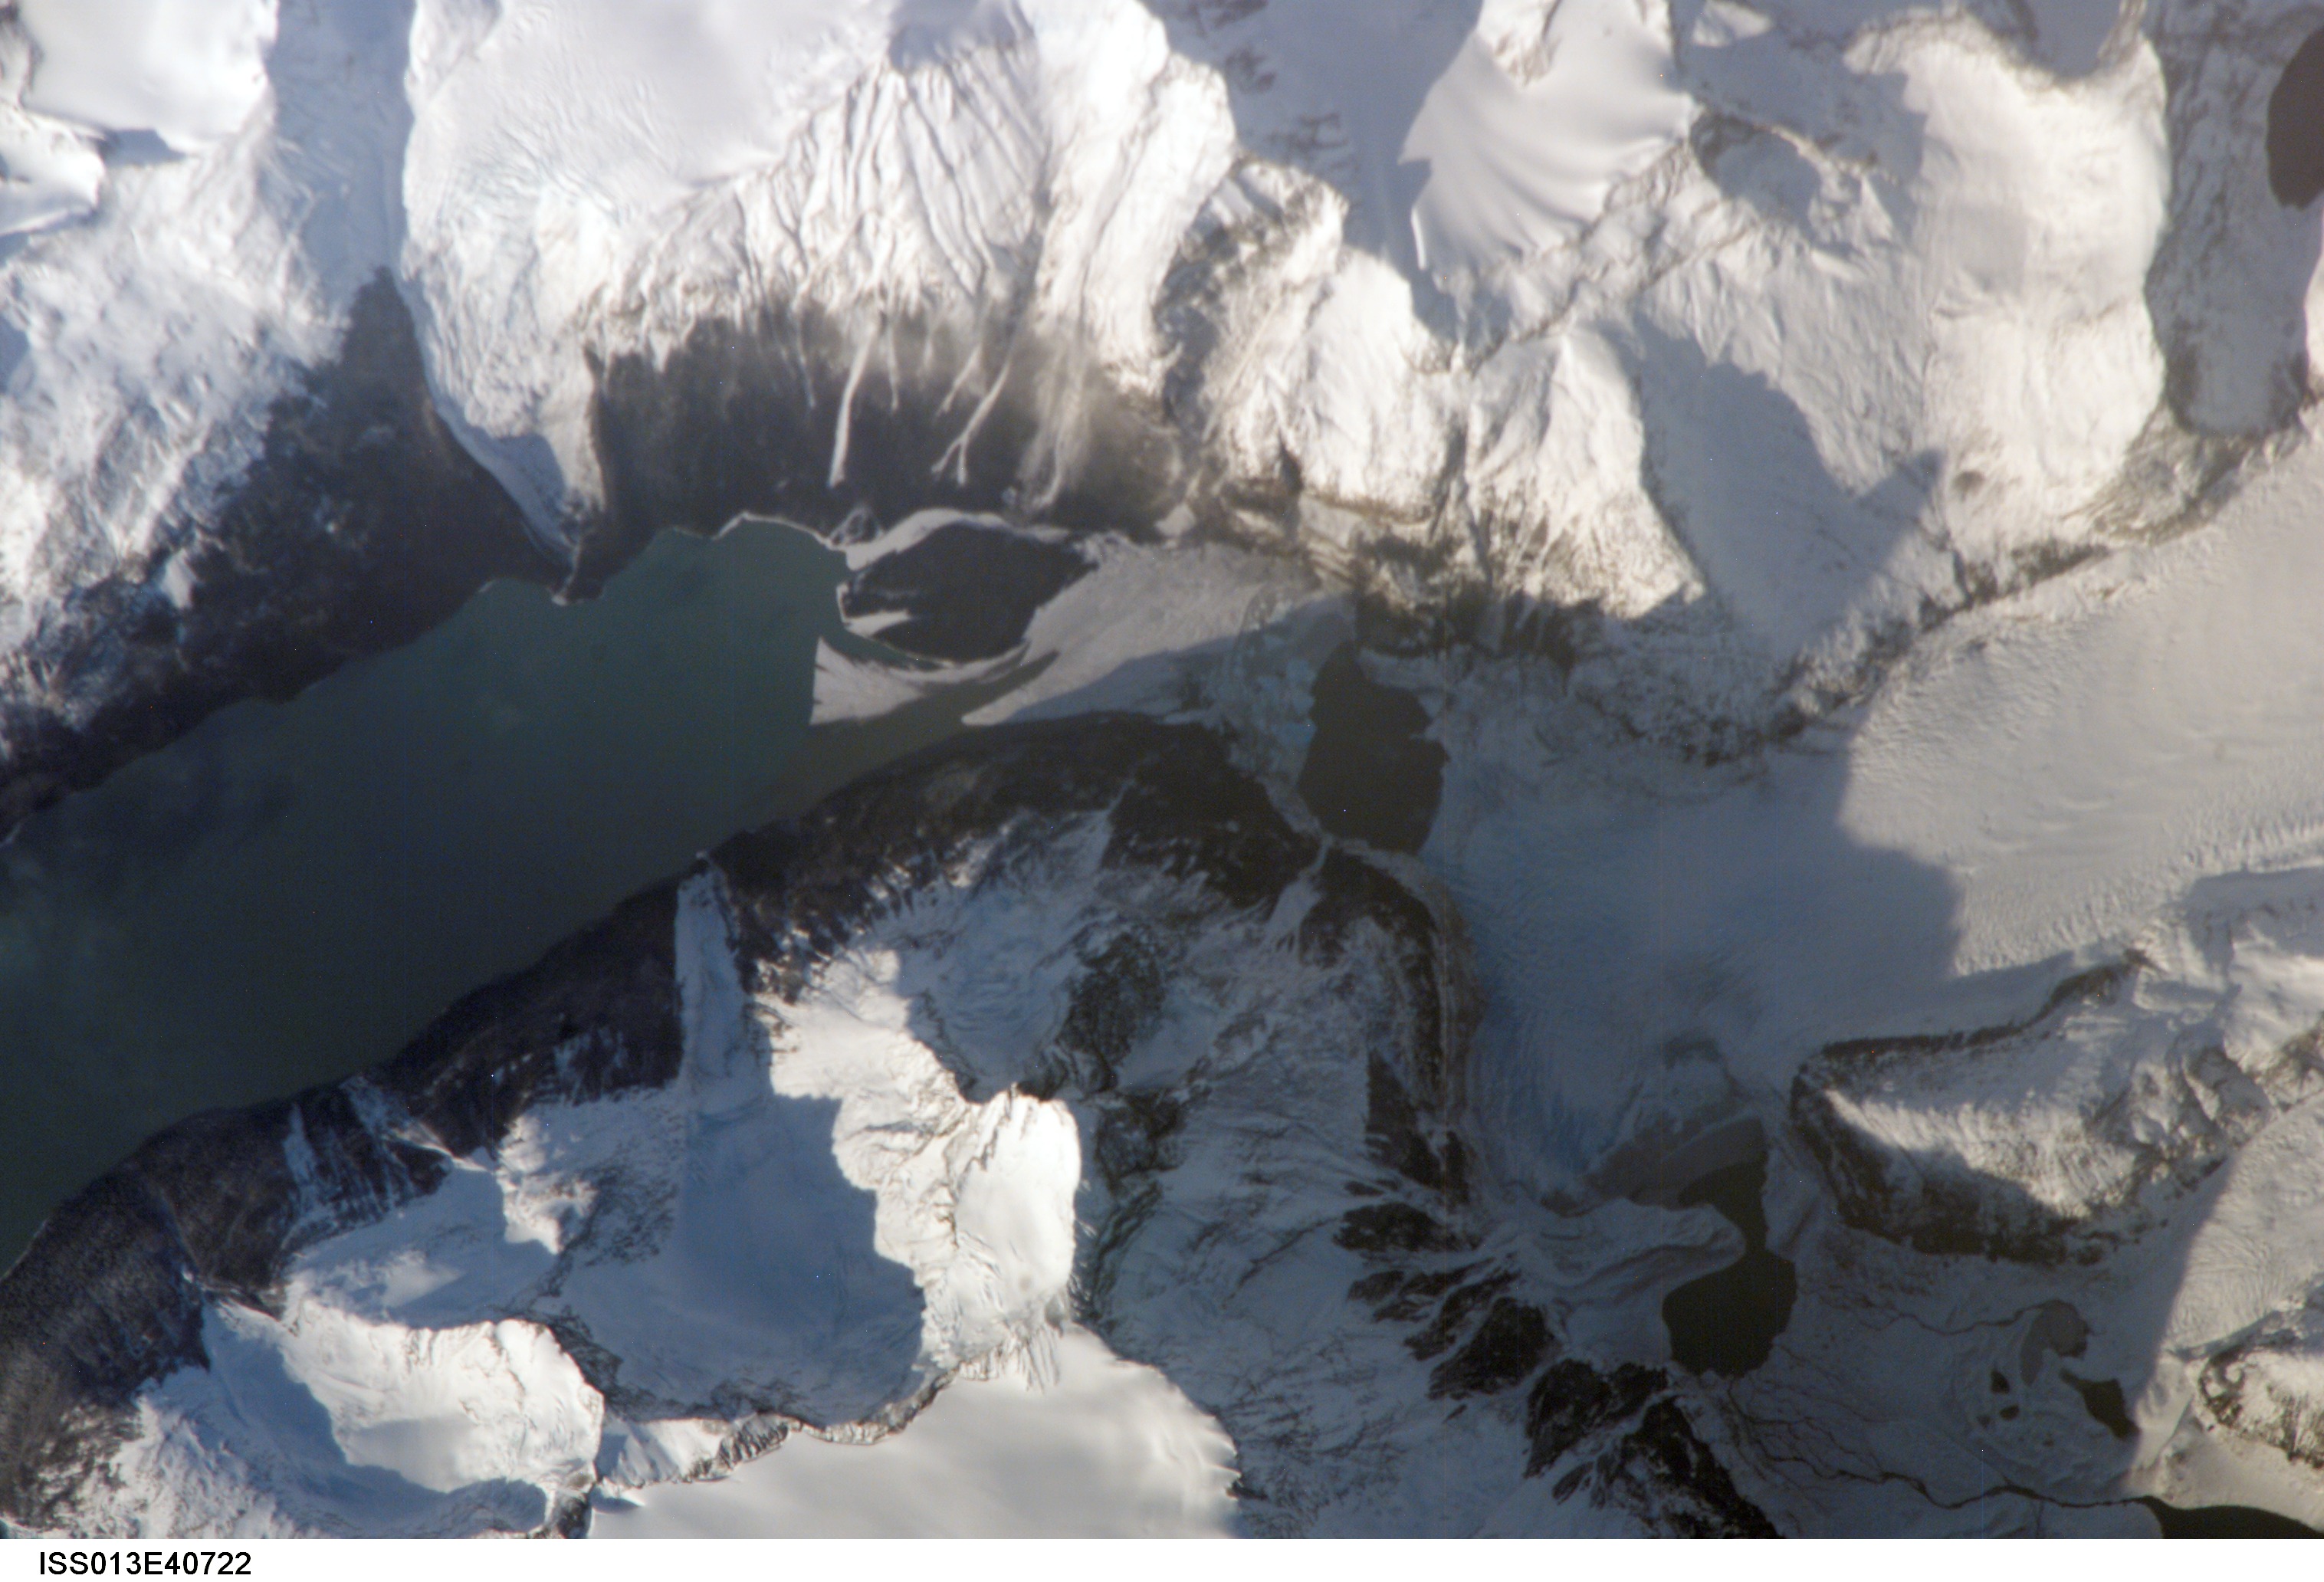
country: CHILE
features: MAYO GL., L. ARGENTINO, SNOW
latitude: -50.4
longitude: -73.3
